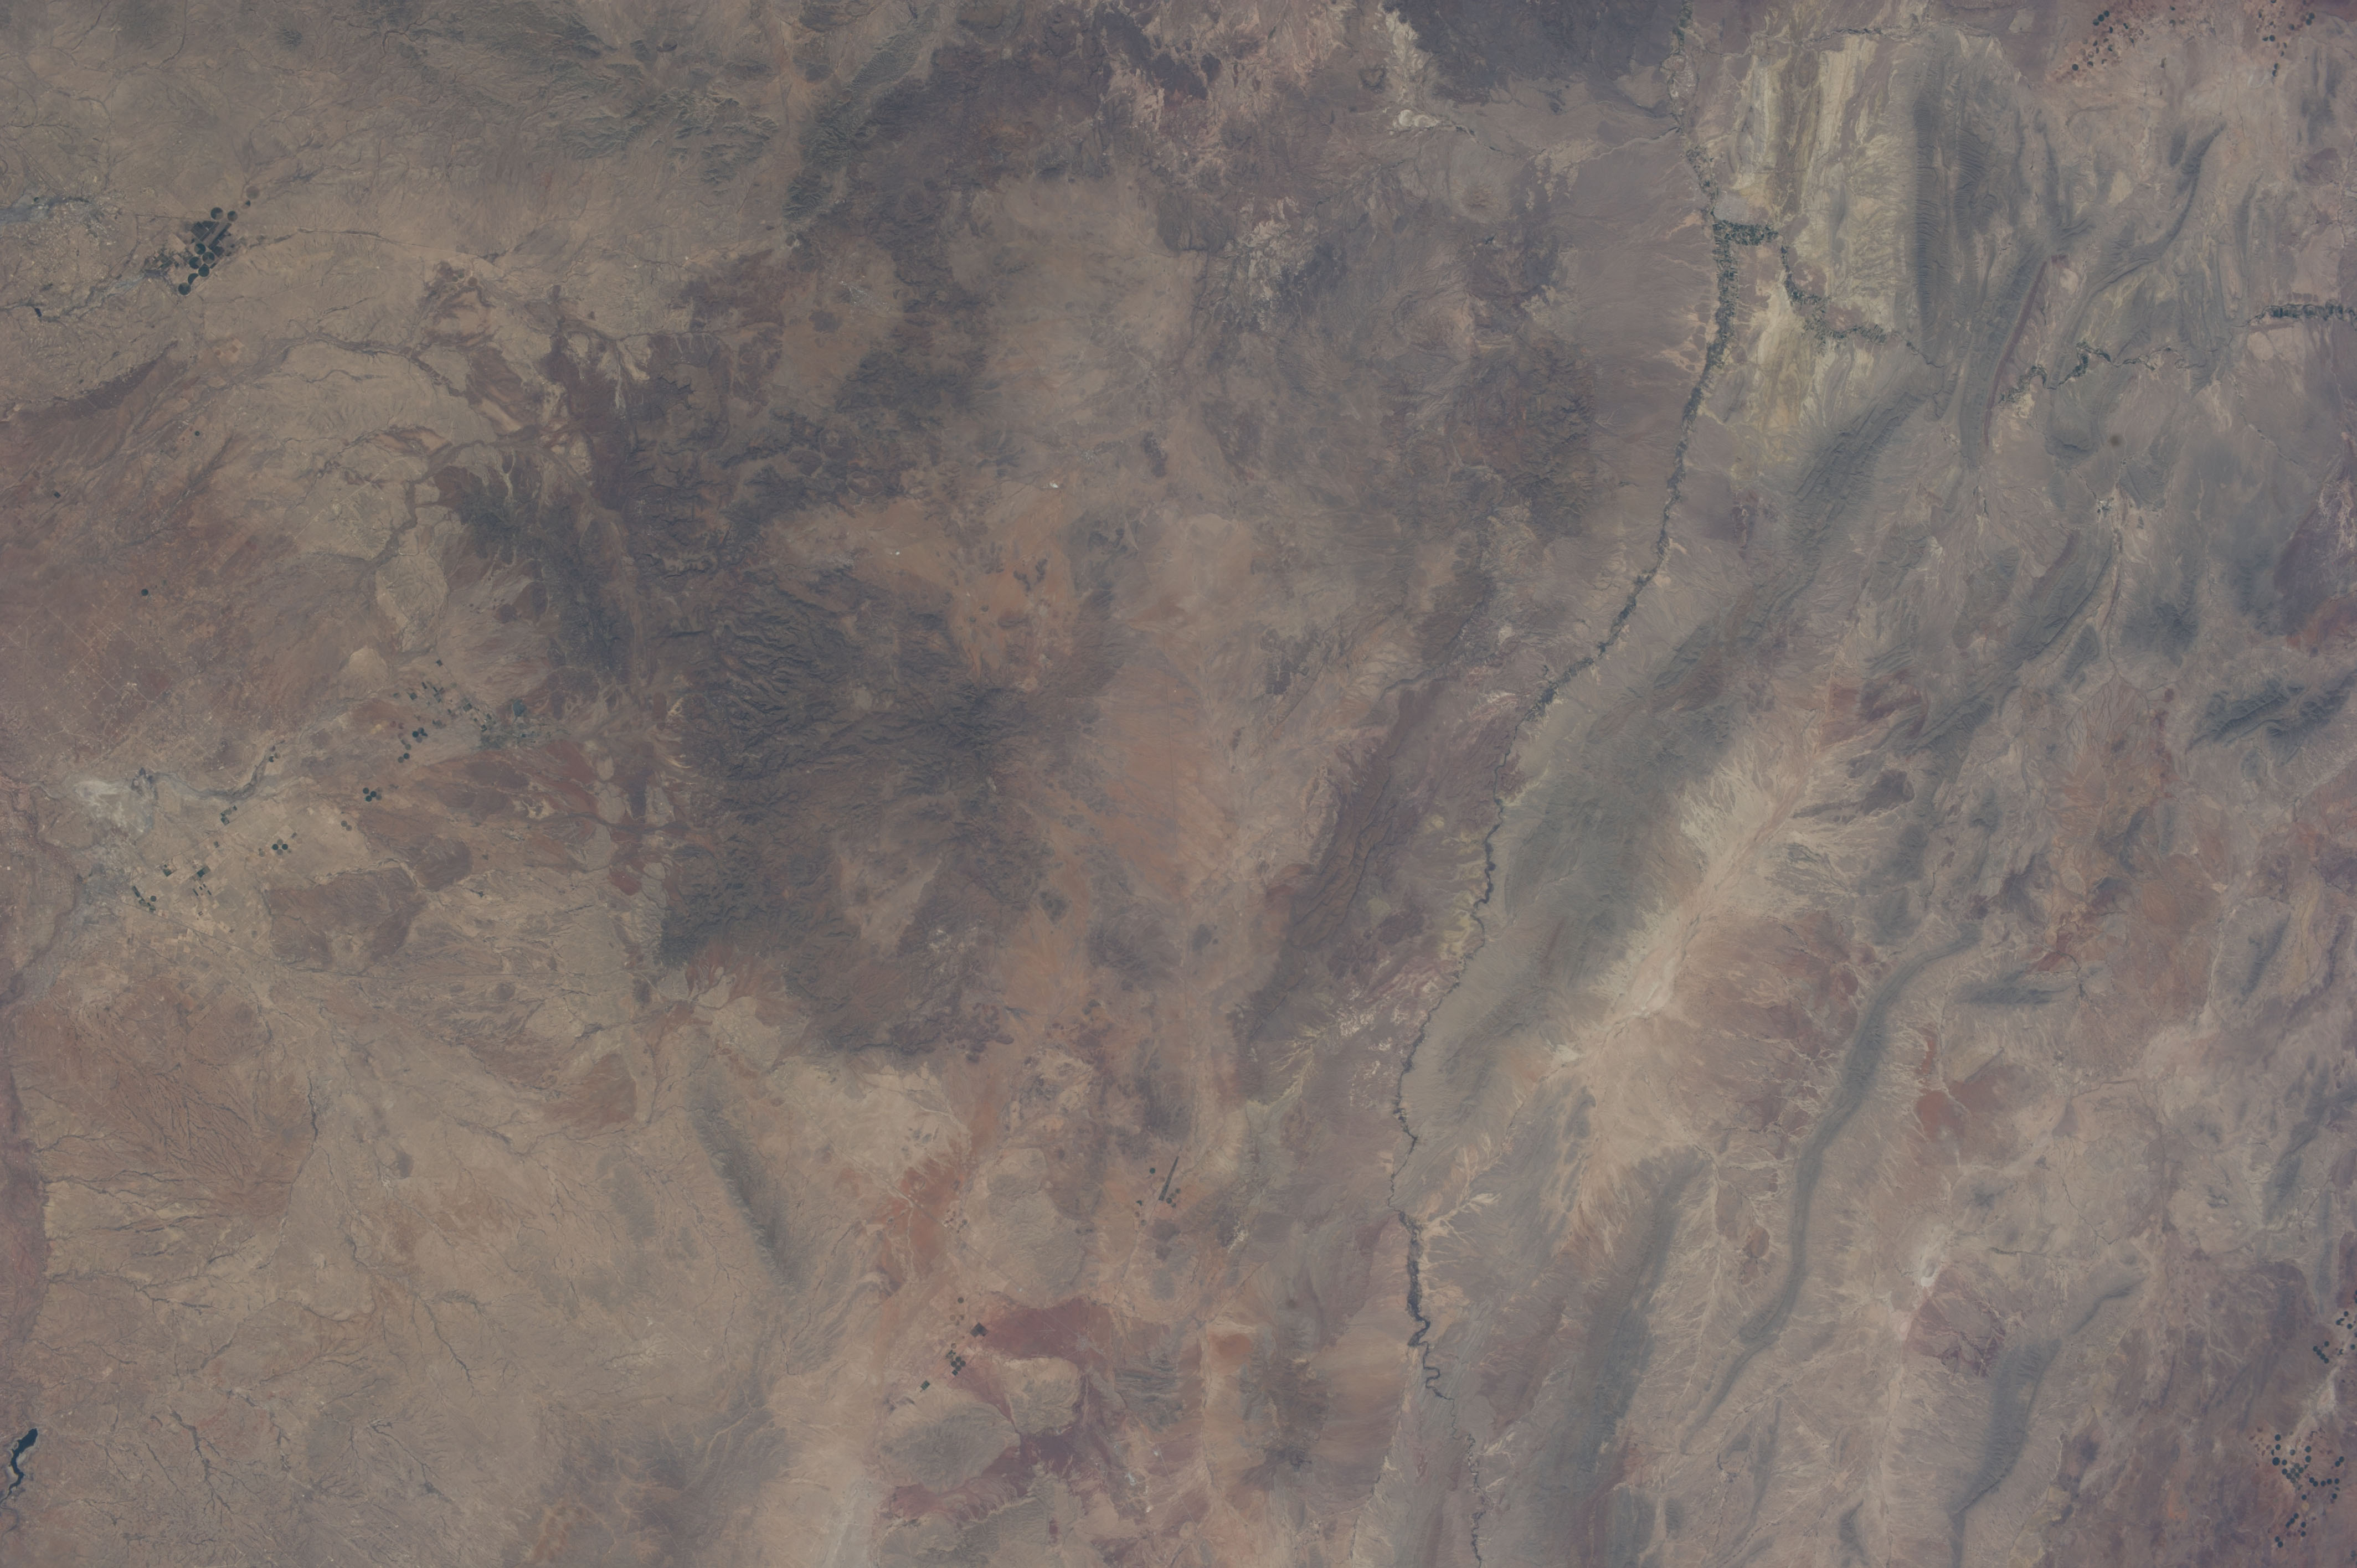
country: USA-TEXAS
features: RIO GRANDE R. V., CHIHUAHUAN DES., DAVIS MTS., SIERRA VIEJA MTS., DRAINAGE
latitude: 30.5
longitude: -104.5
